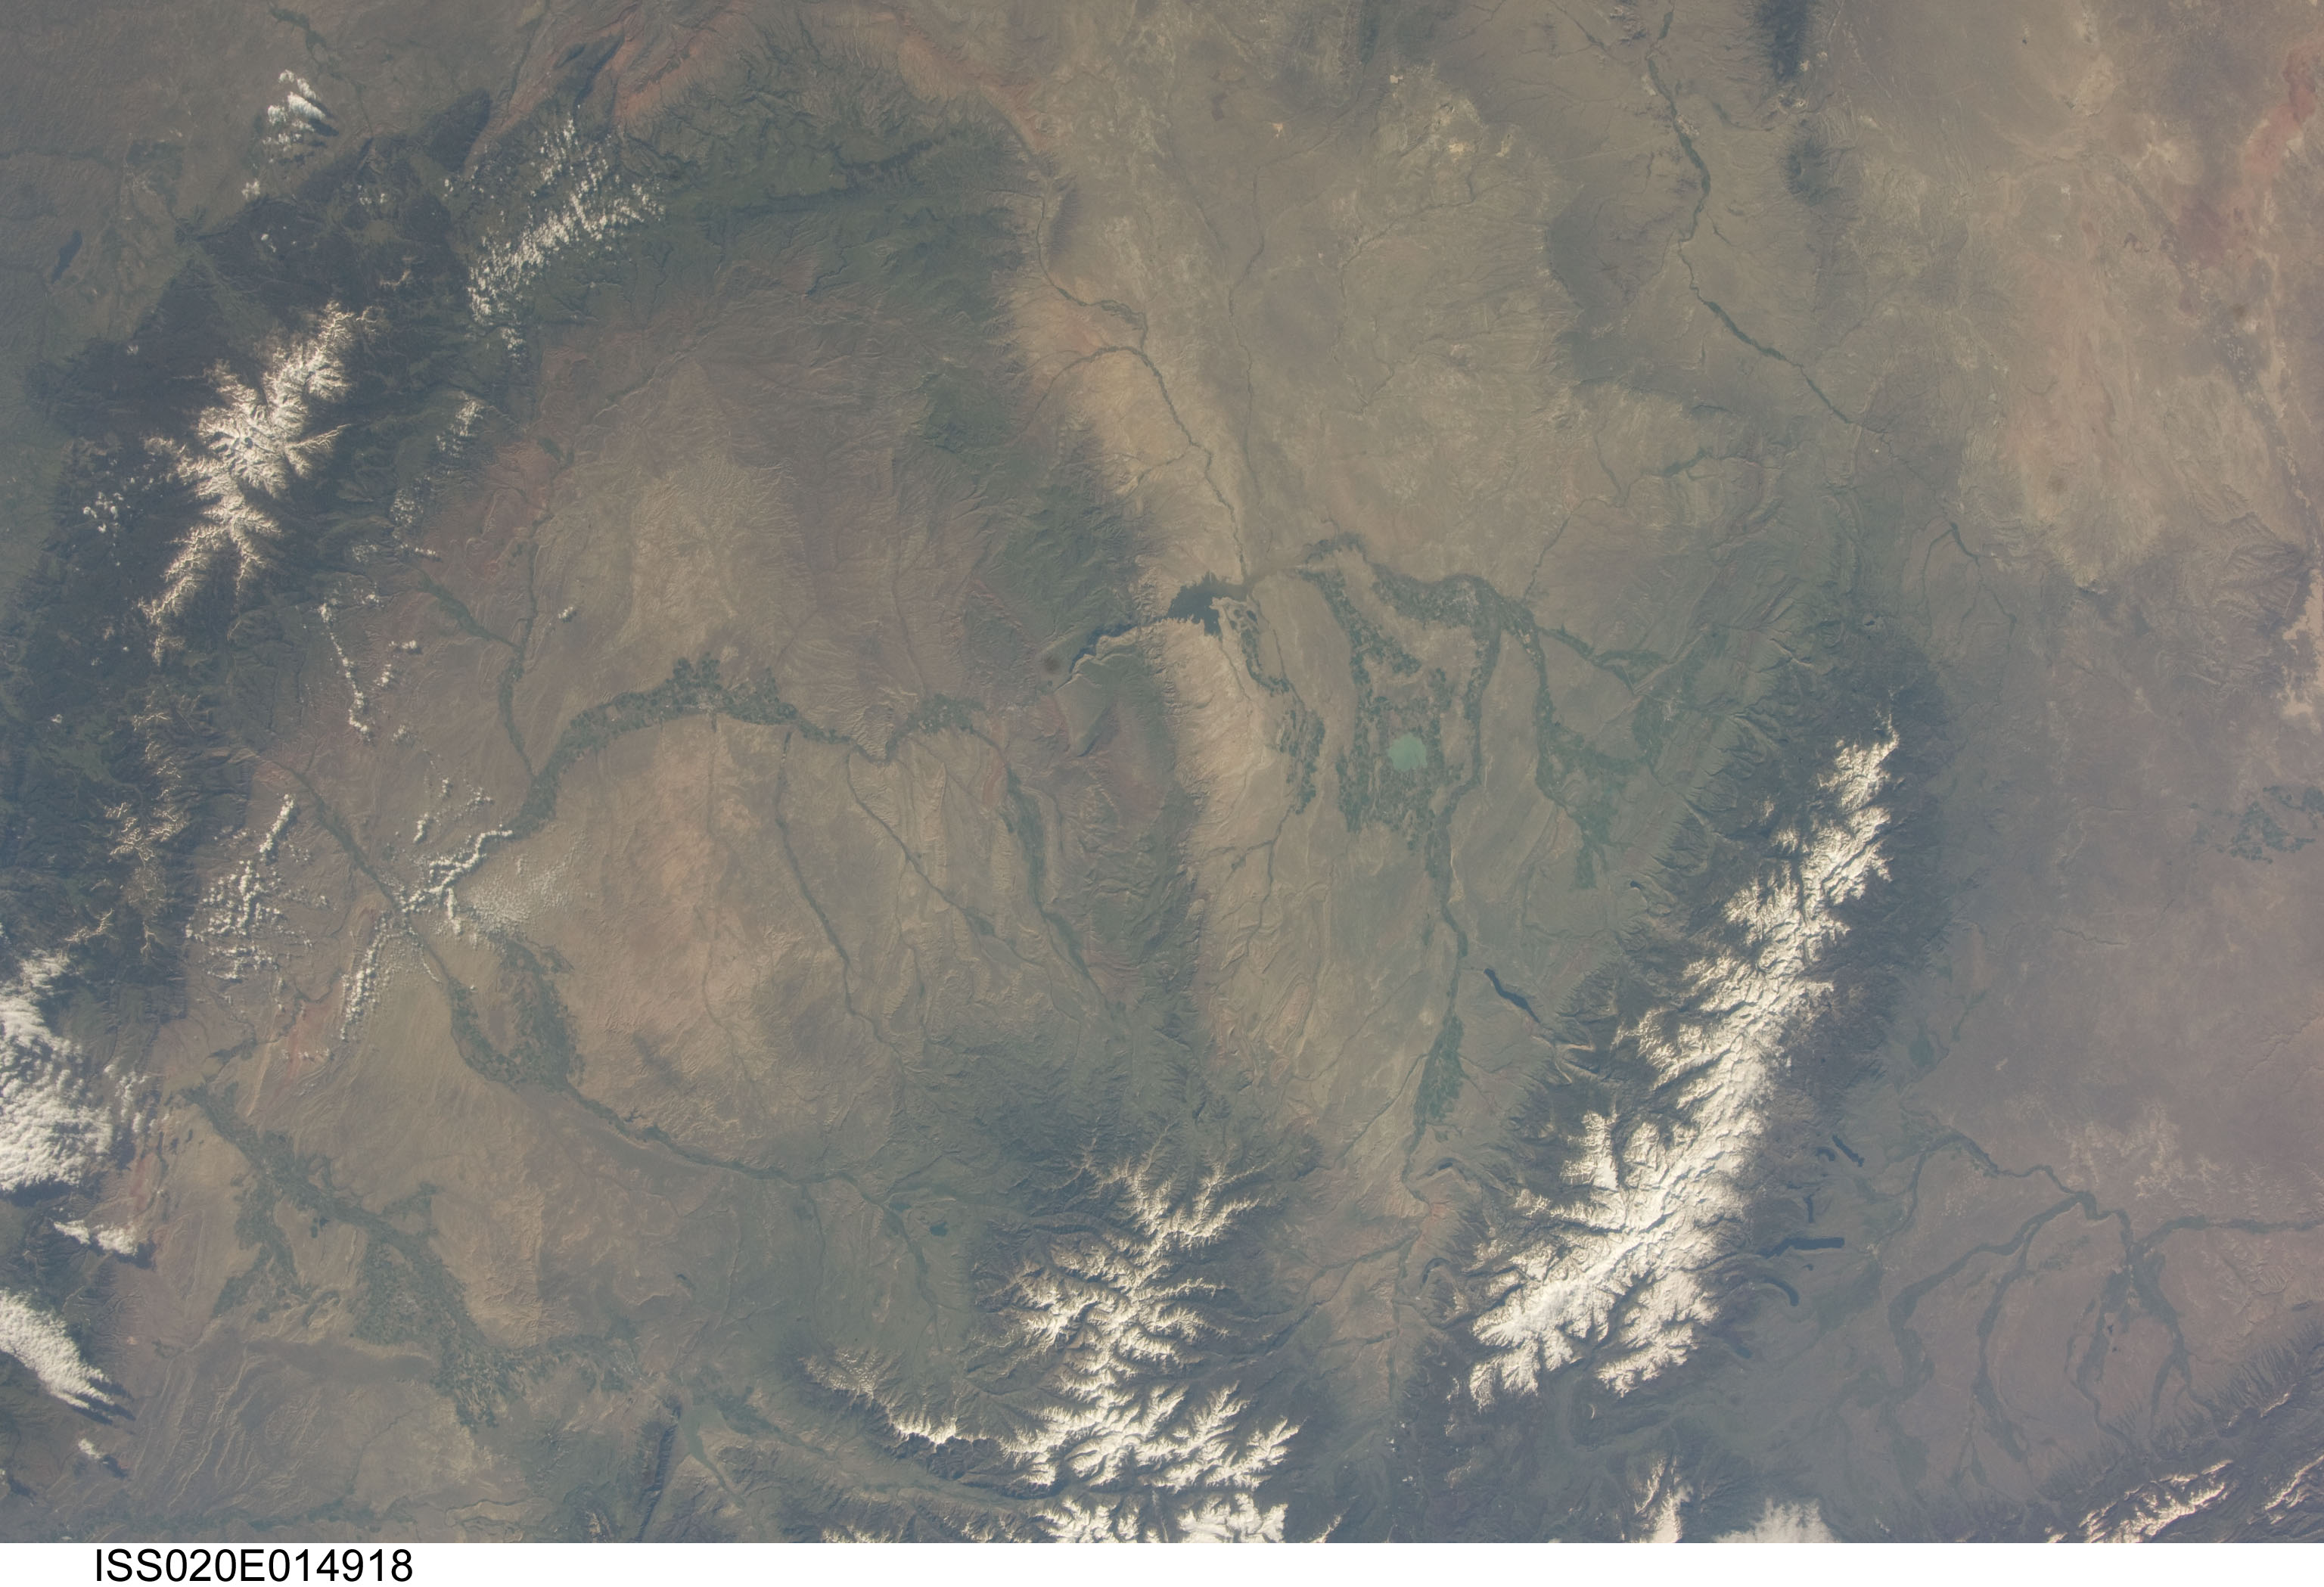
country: USA-WYOMING
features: WIND RIVER,BOYSEN RESERVOIR,OCEAN LAKE,SHOSHONE NATIONAL FOREST,ROARING FORK MOUNTAIN,BIGHORN MOUNTAINS,FREMONT LAKE,RIVERTON WY,WILLOW LAKE,BIGHORN RIVER,THERMOPOLIS WY
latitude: 43.5
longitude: -108.5
